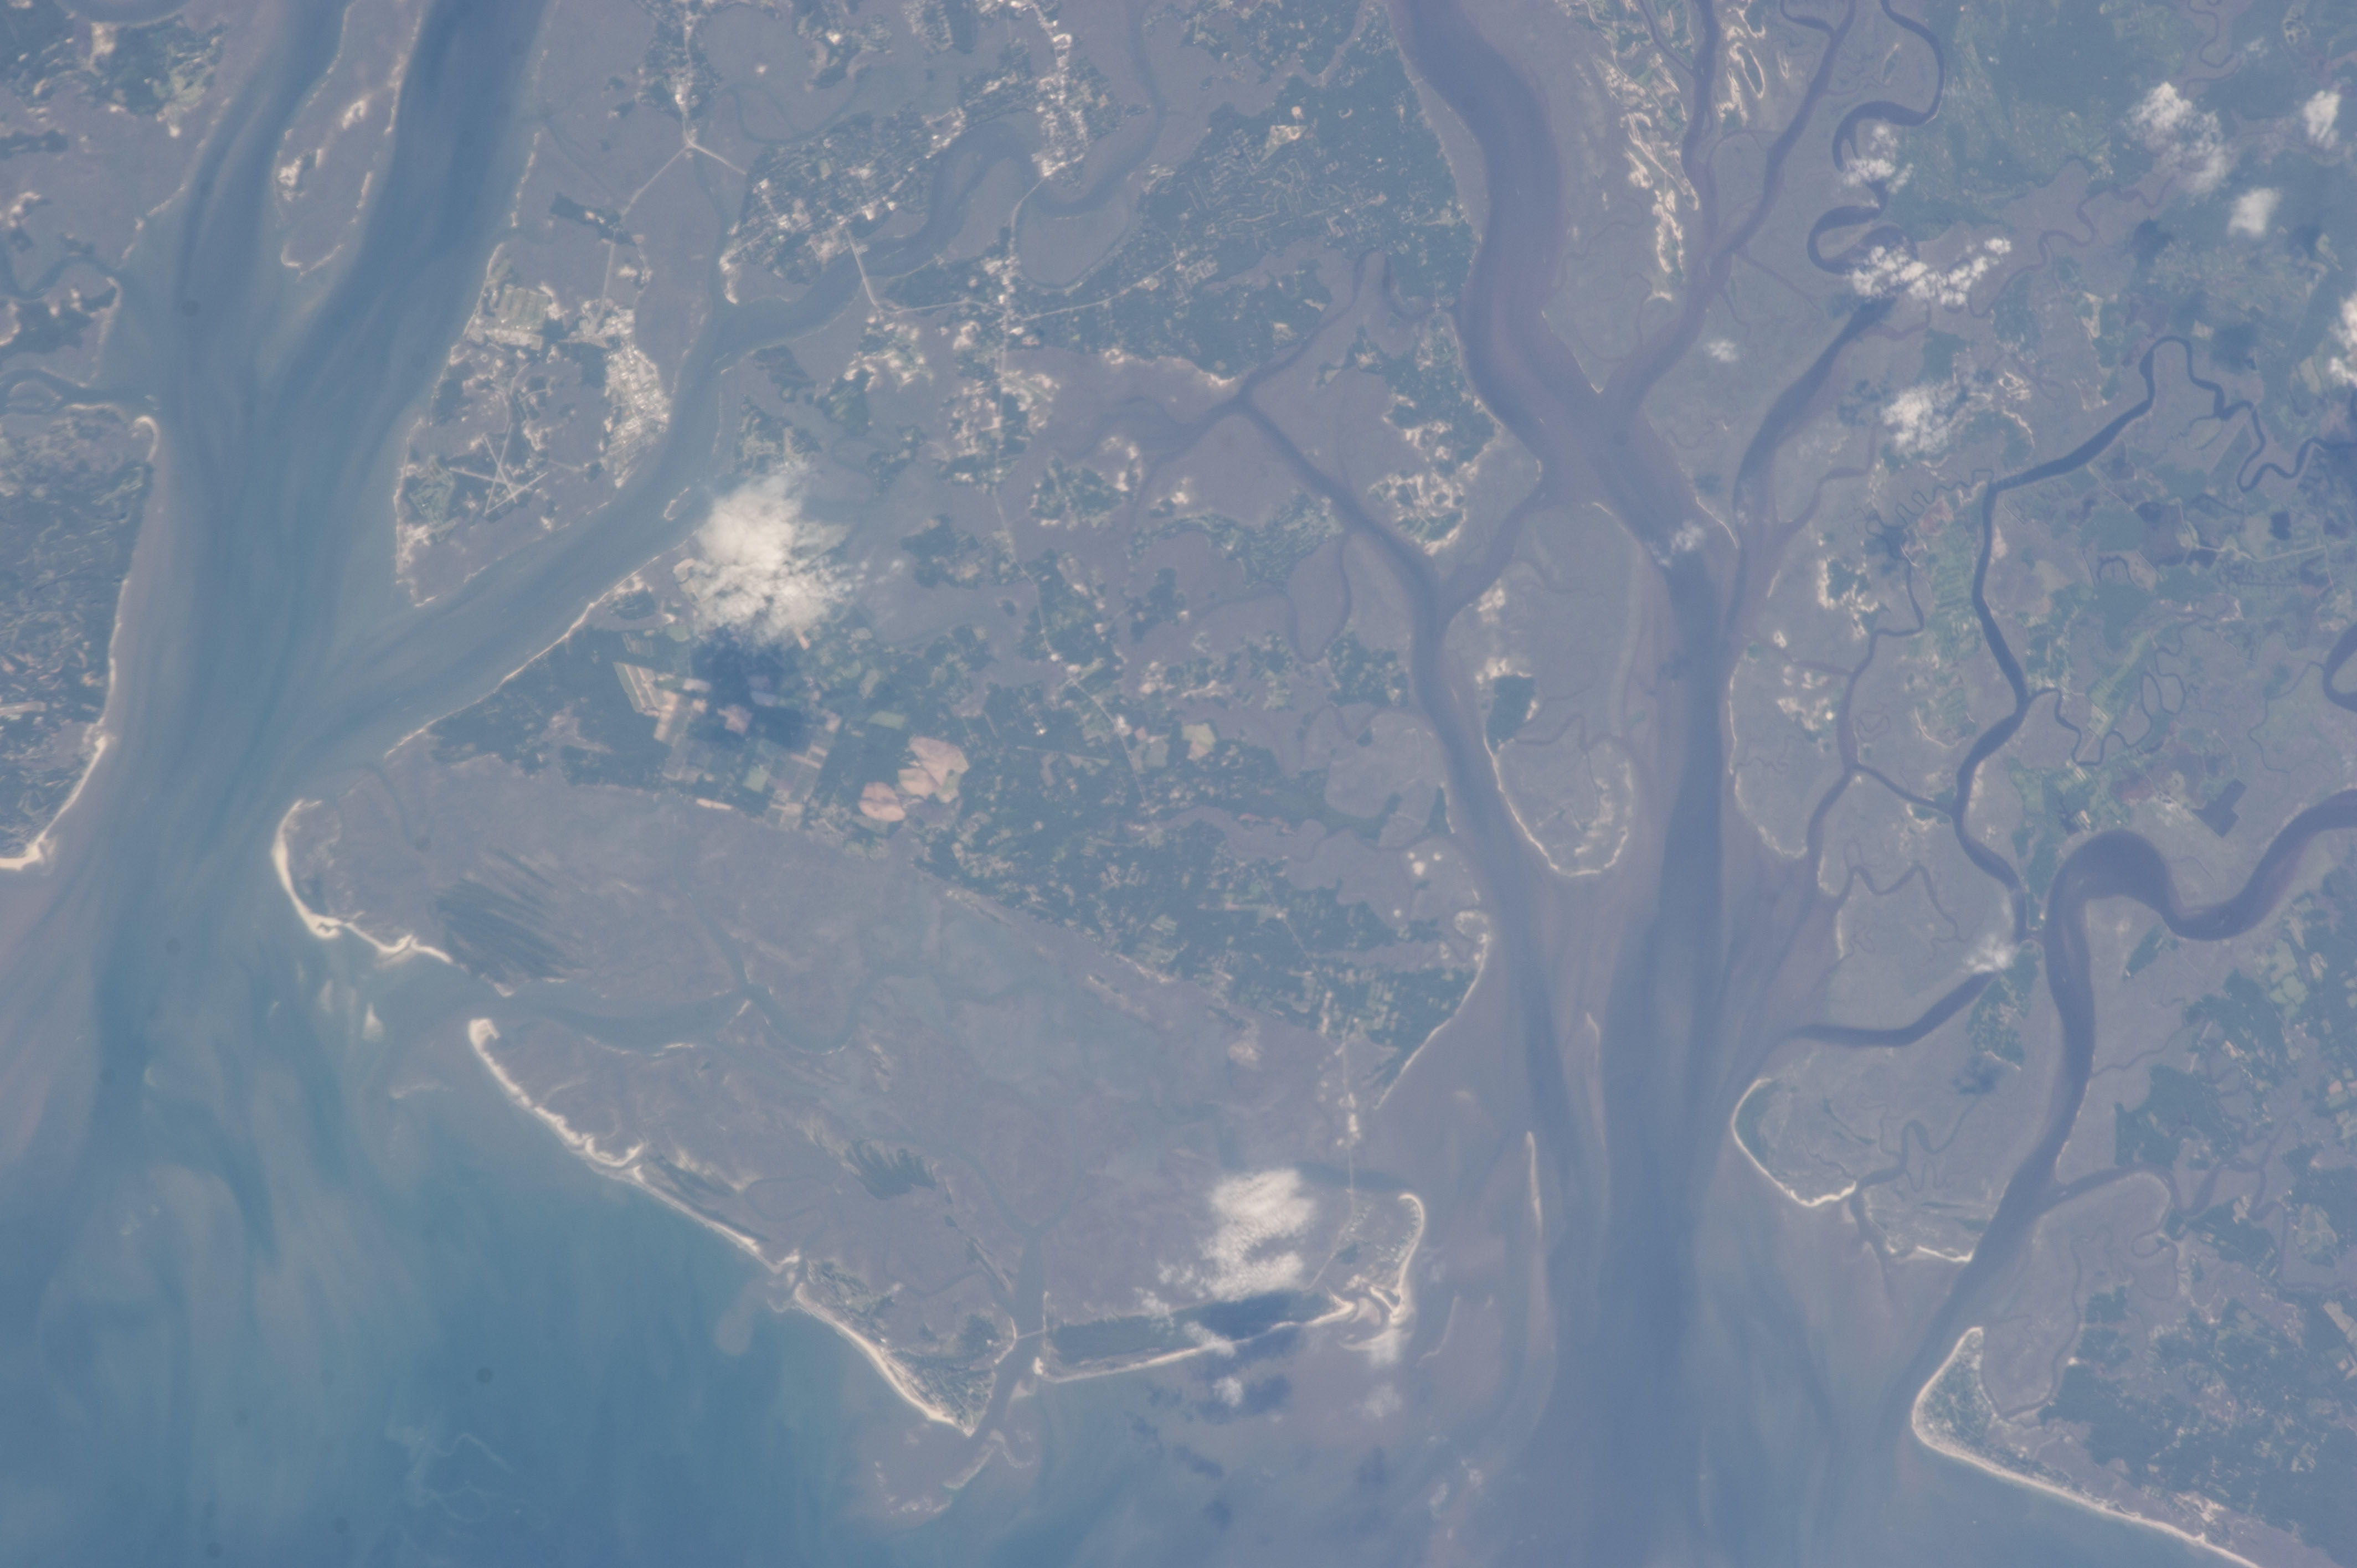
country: USA-SOUTH CAROLINA
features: ATLANTIC O., SED., ST HELENA SOUND, WETLANDS, ISLANDS, BEAUFORT, CHANNELS
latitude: 32.4
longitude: -80.5
